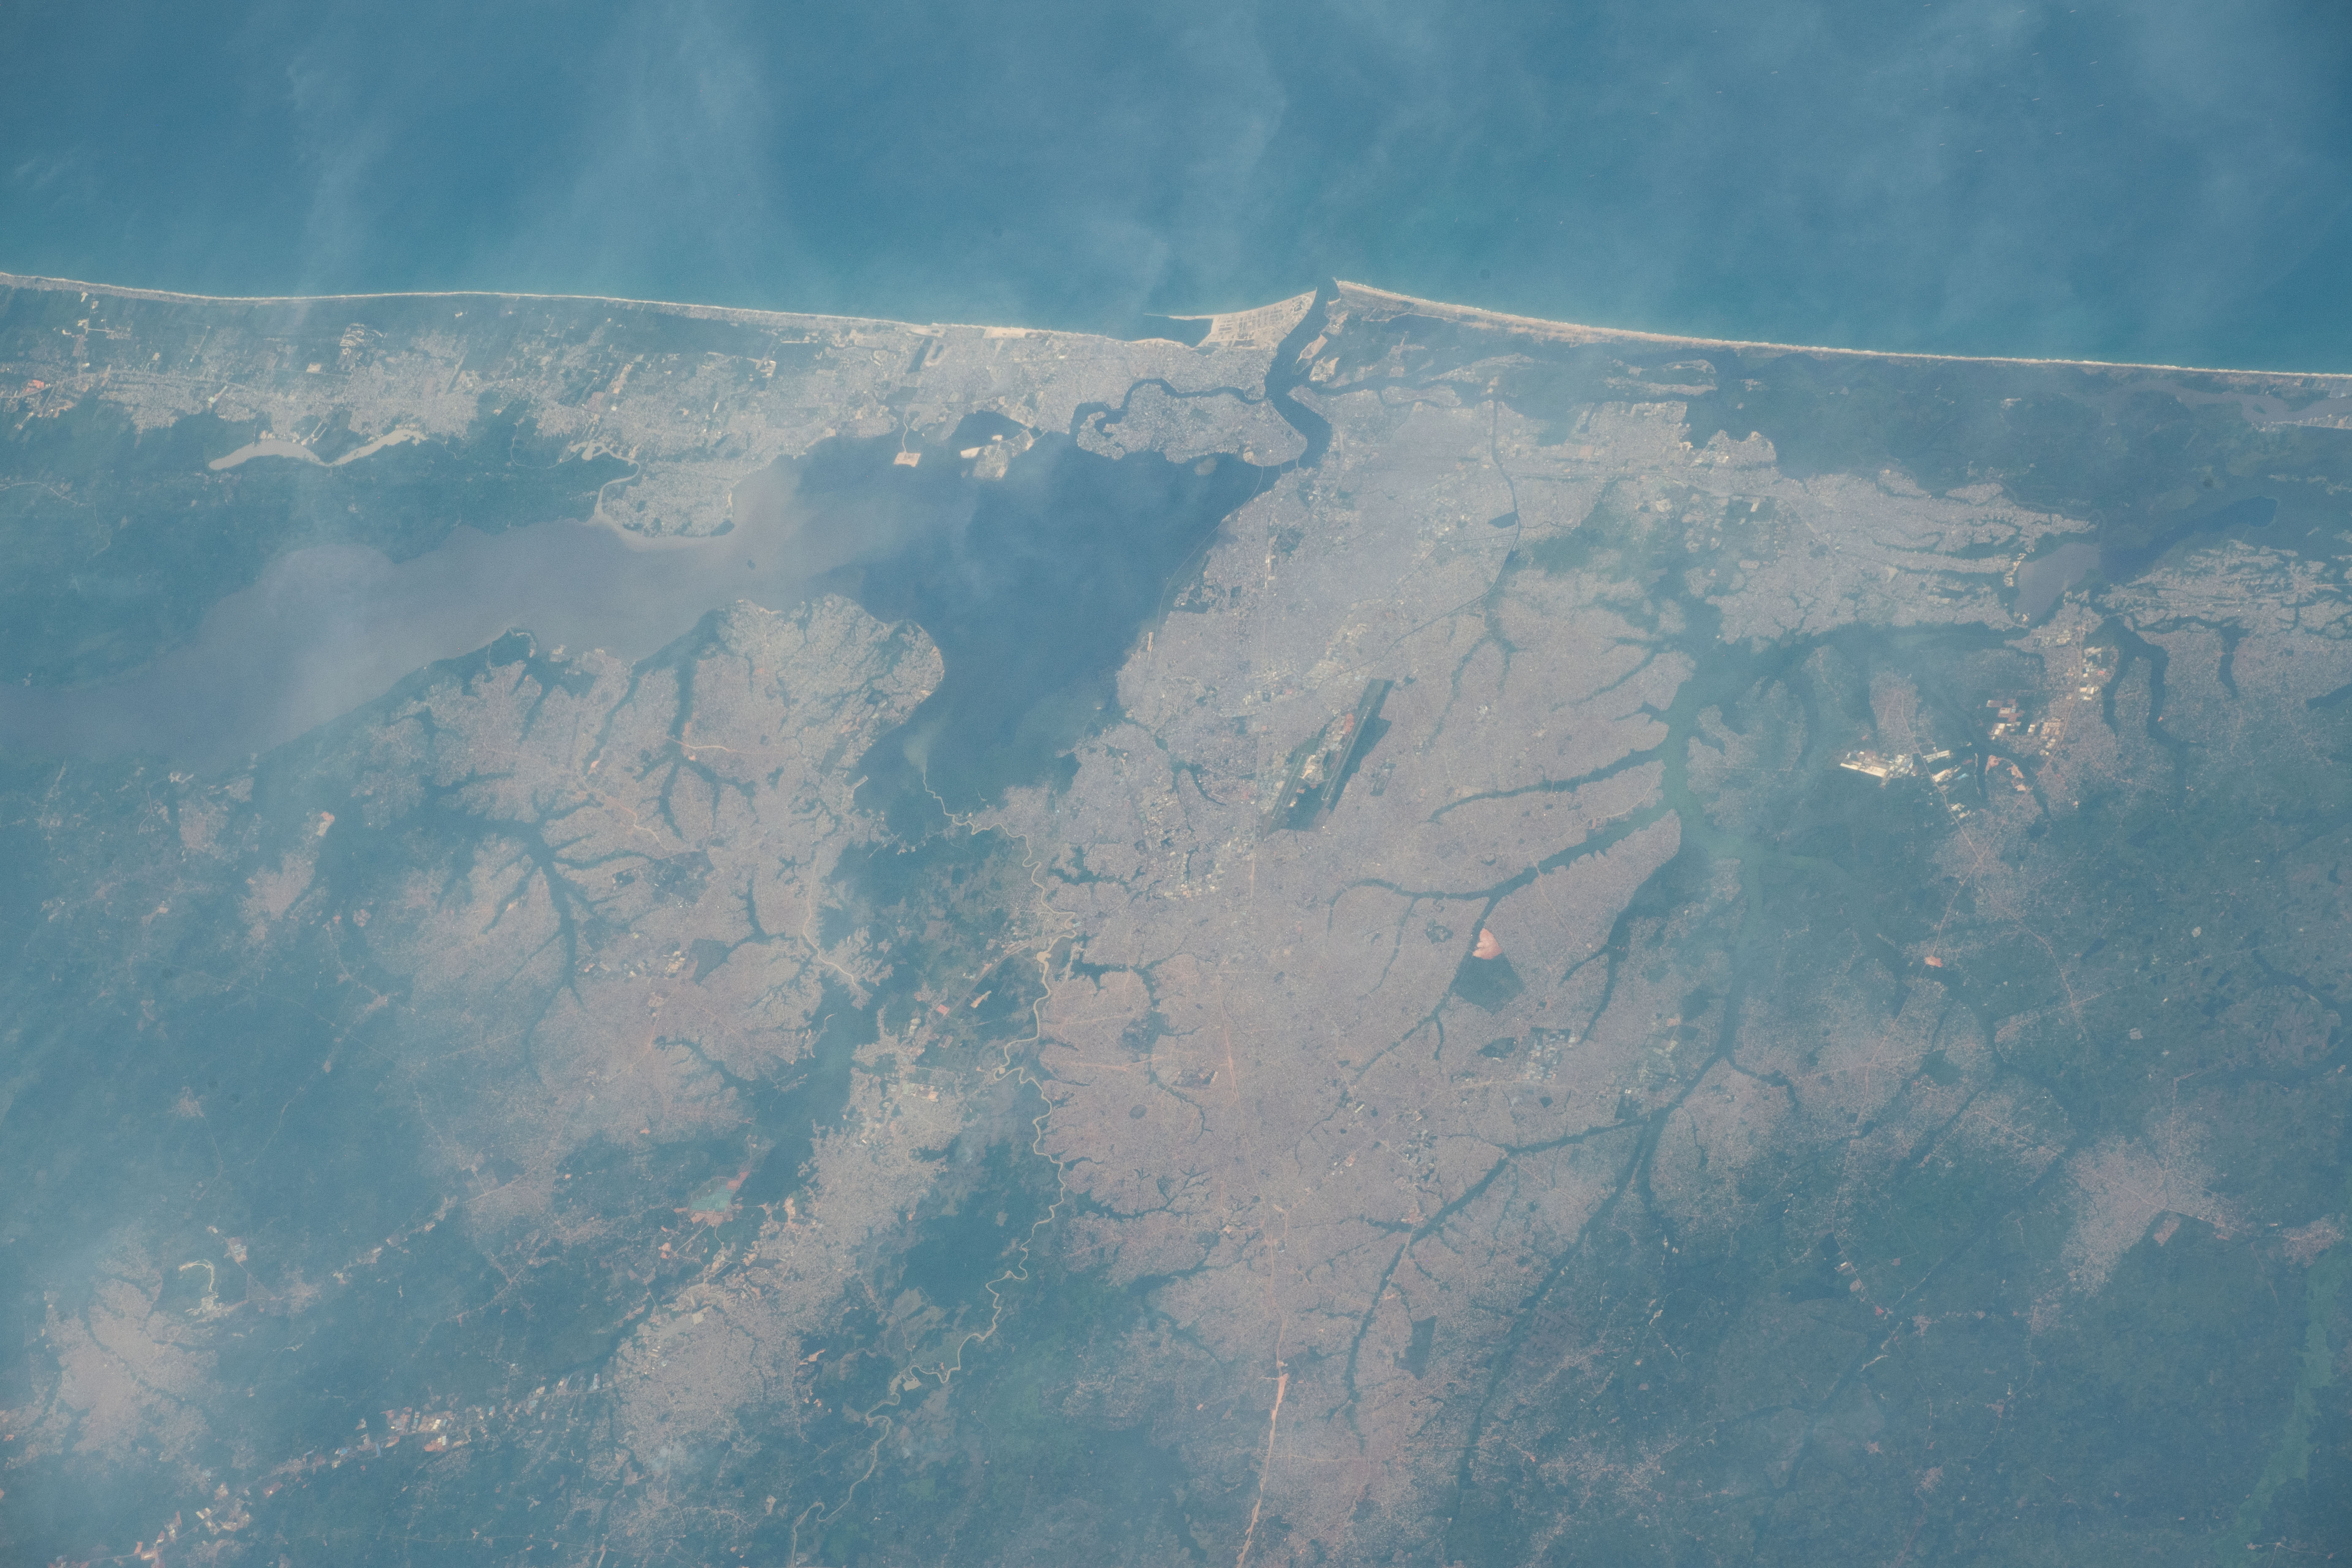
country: NIGERIA
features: LAGO LAGOON, IKORODU
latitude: 6.6
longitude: 3.5
